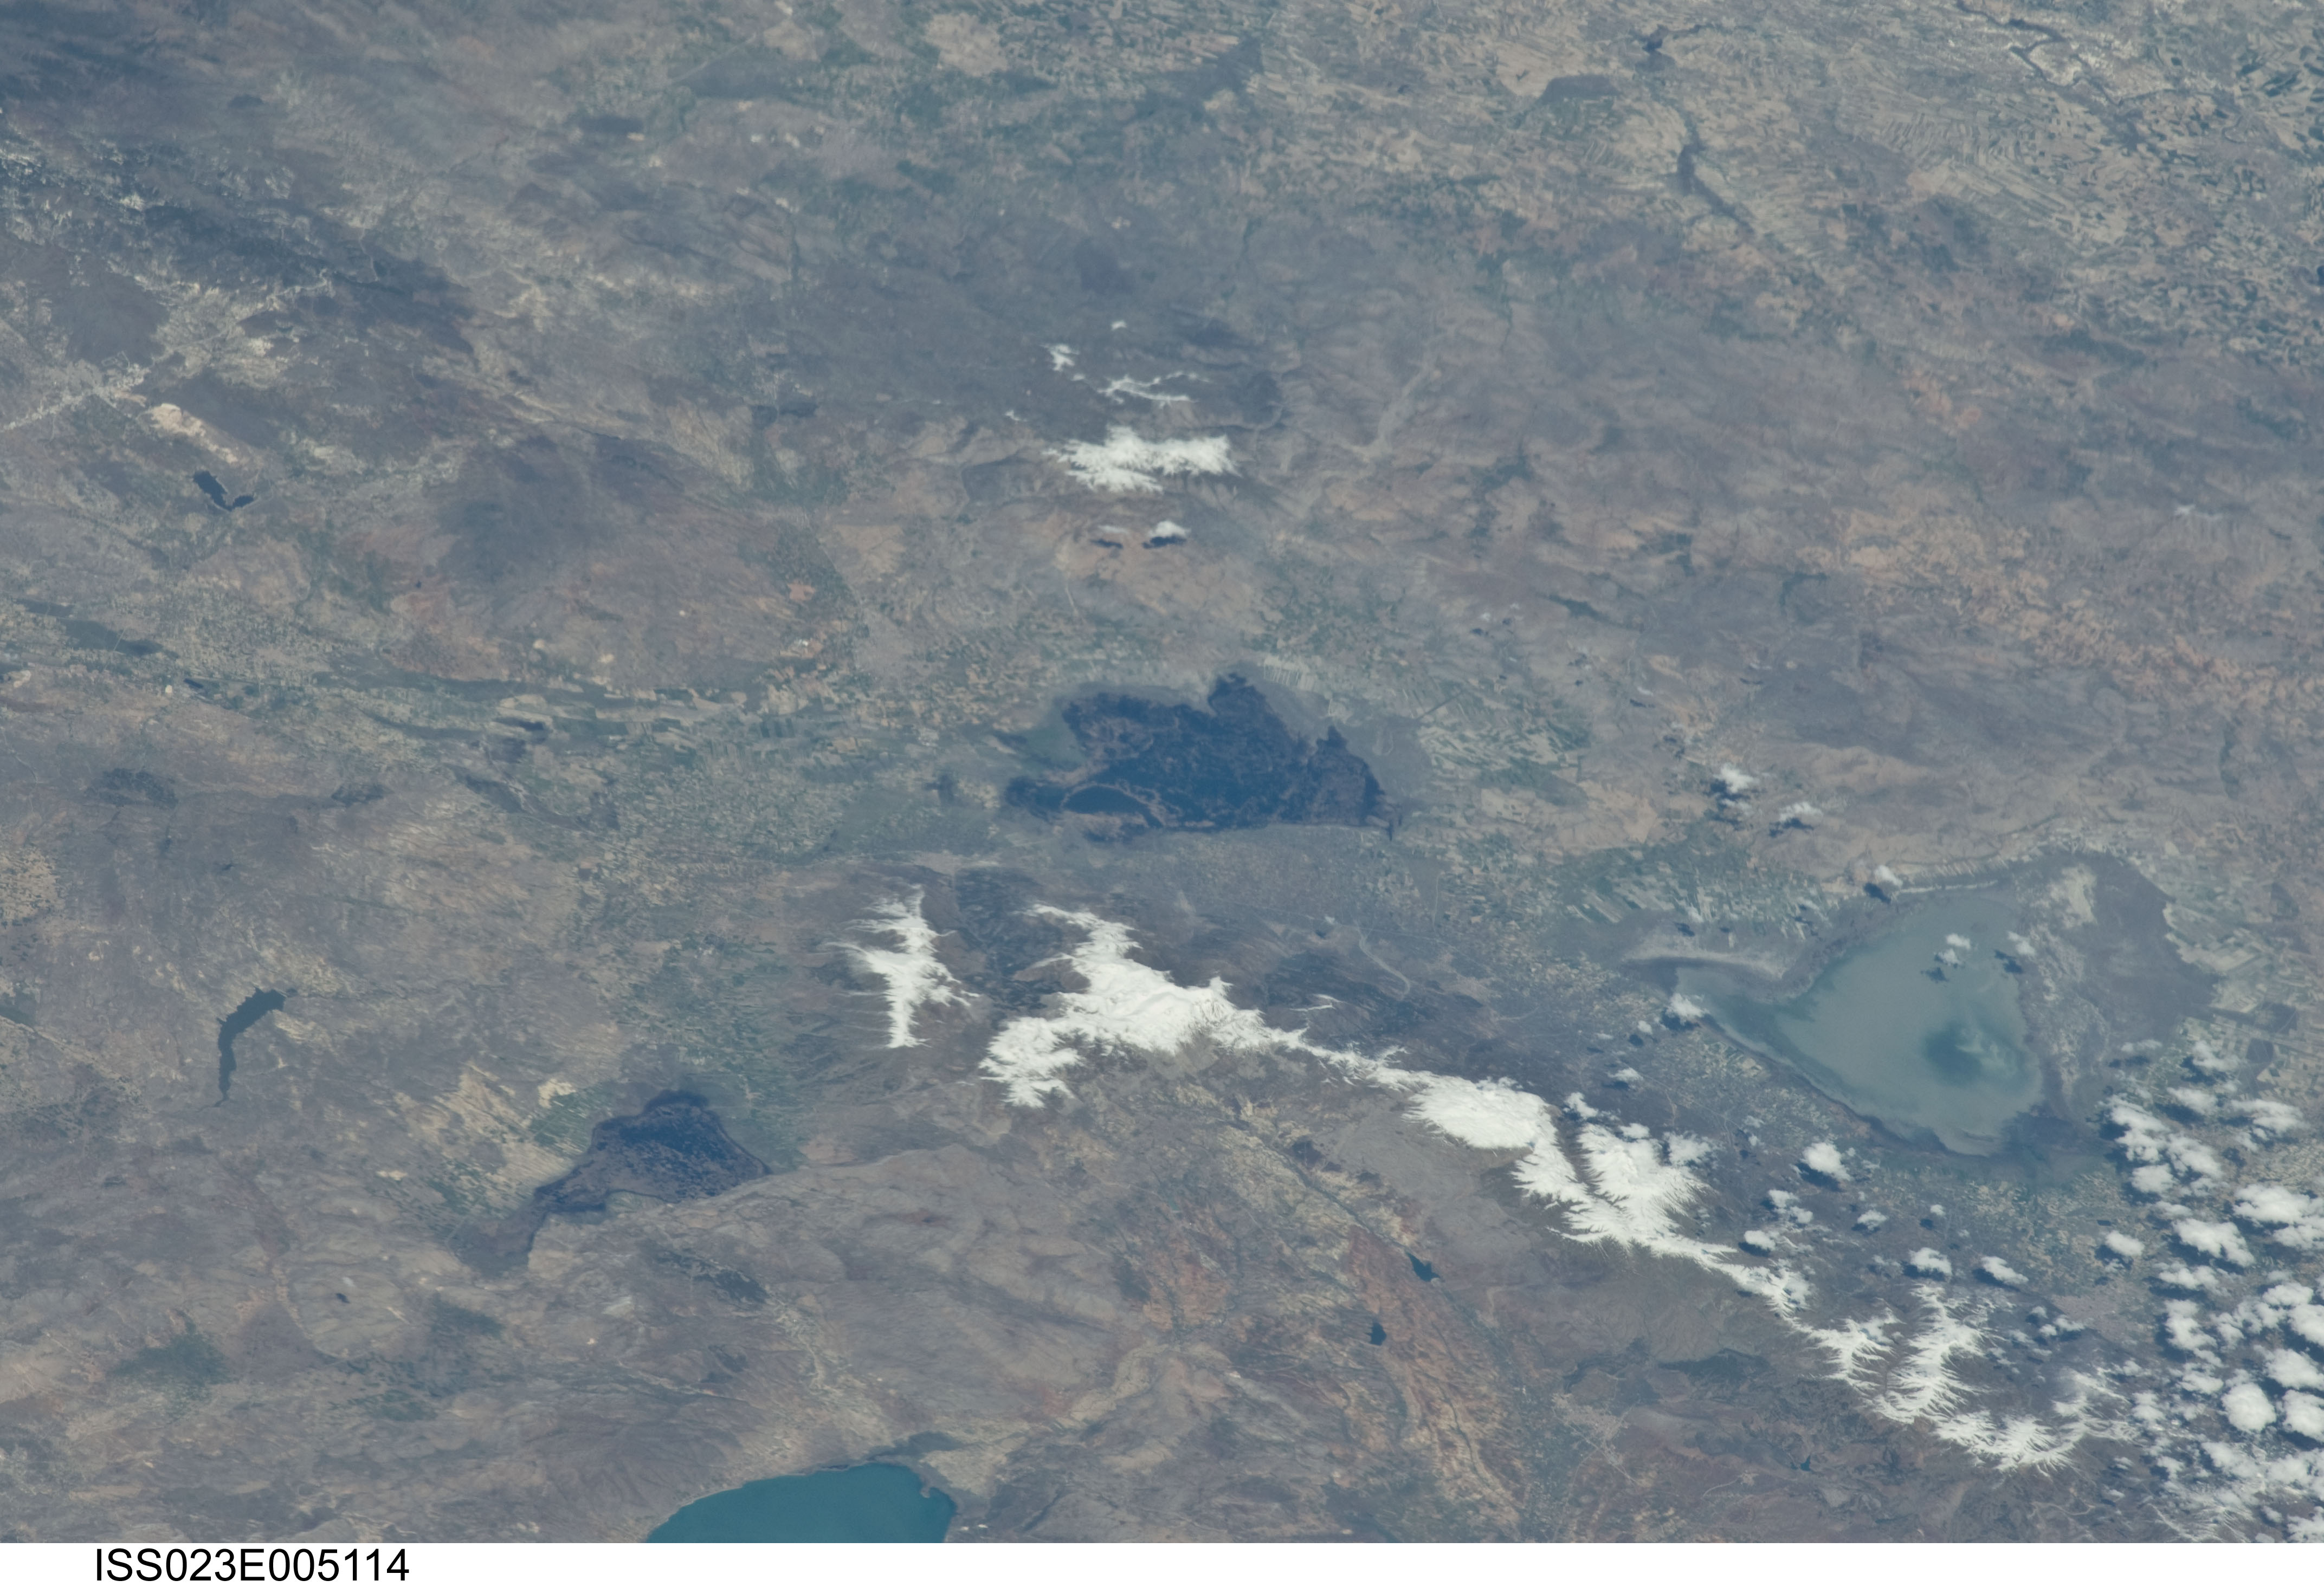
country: TURKEY
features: EBER LAKE, AKSEHIR L., SULTAN MTS., SNOW, AGR., SMALL LAKES
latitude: 38.6
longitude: 31.1
